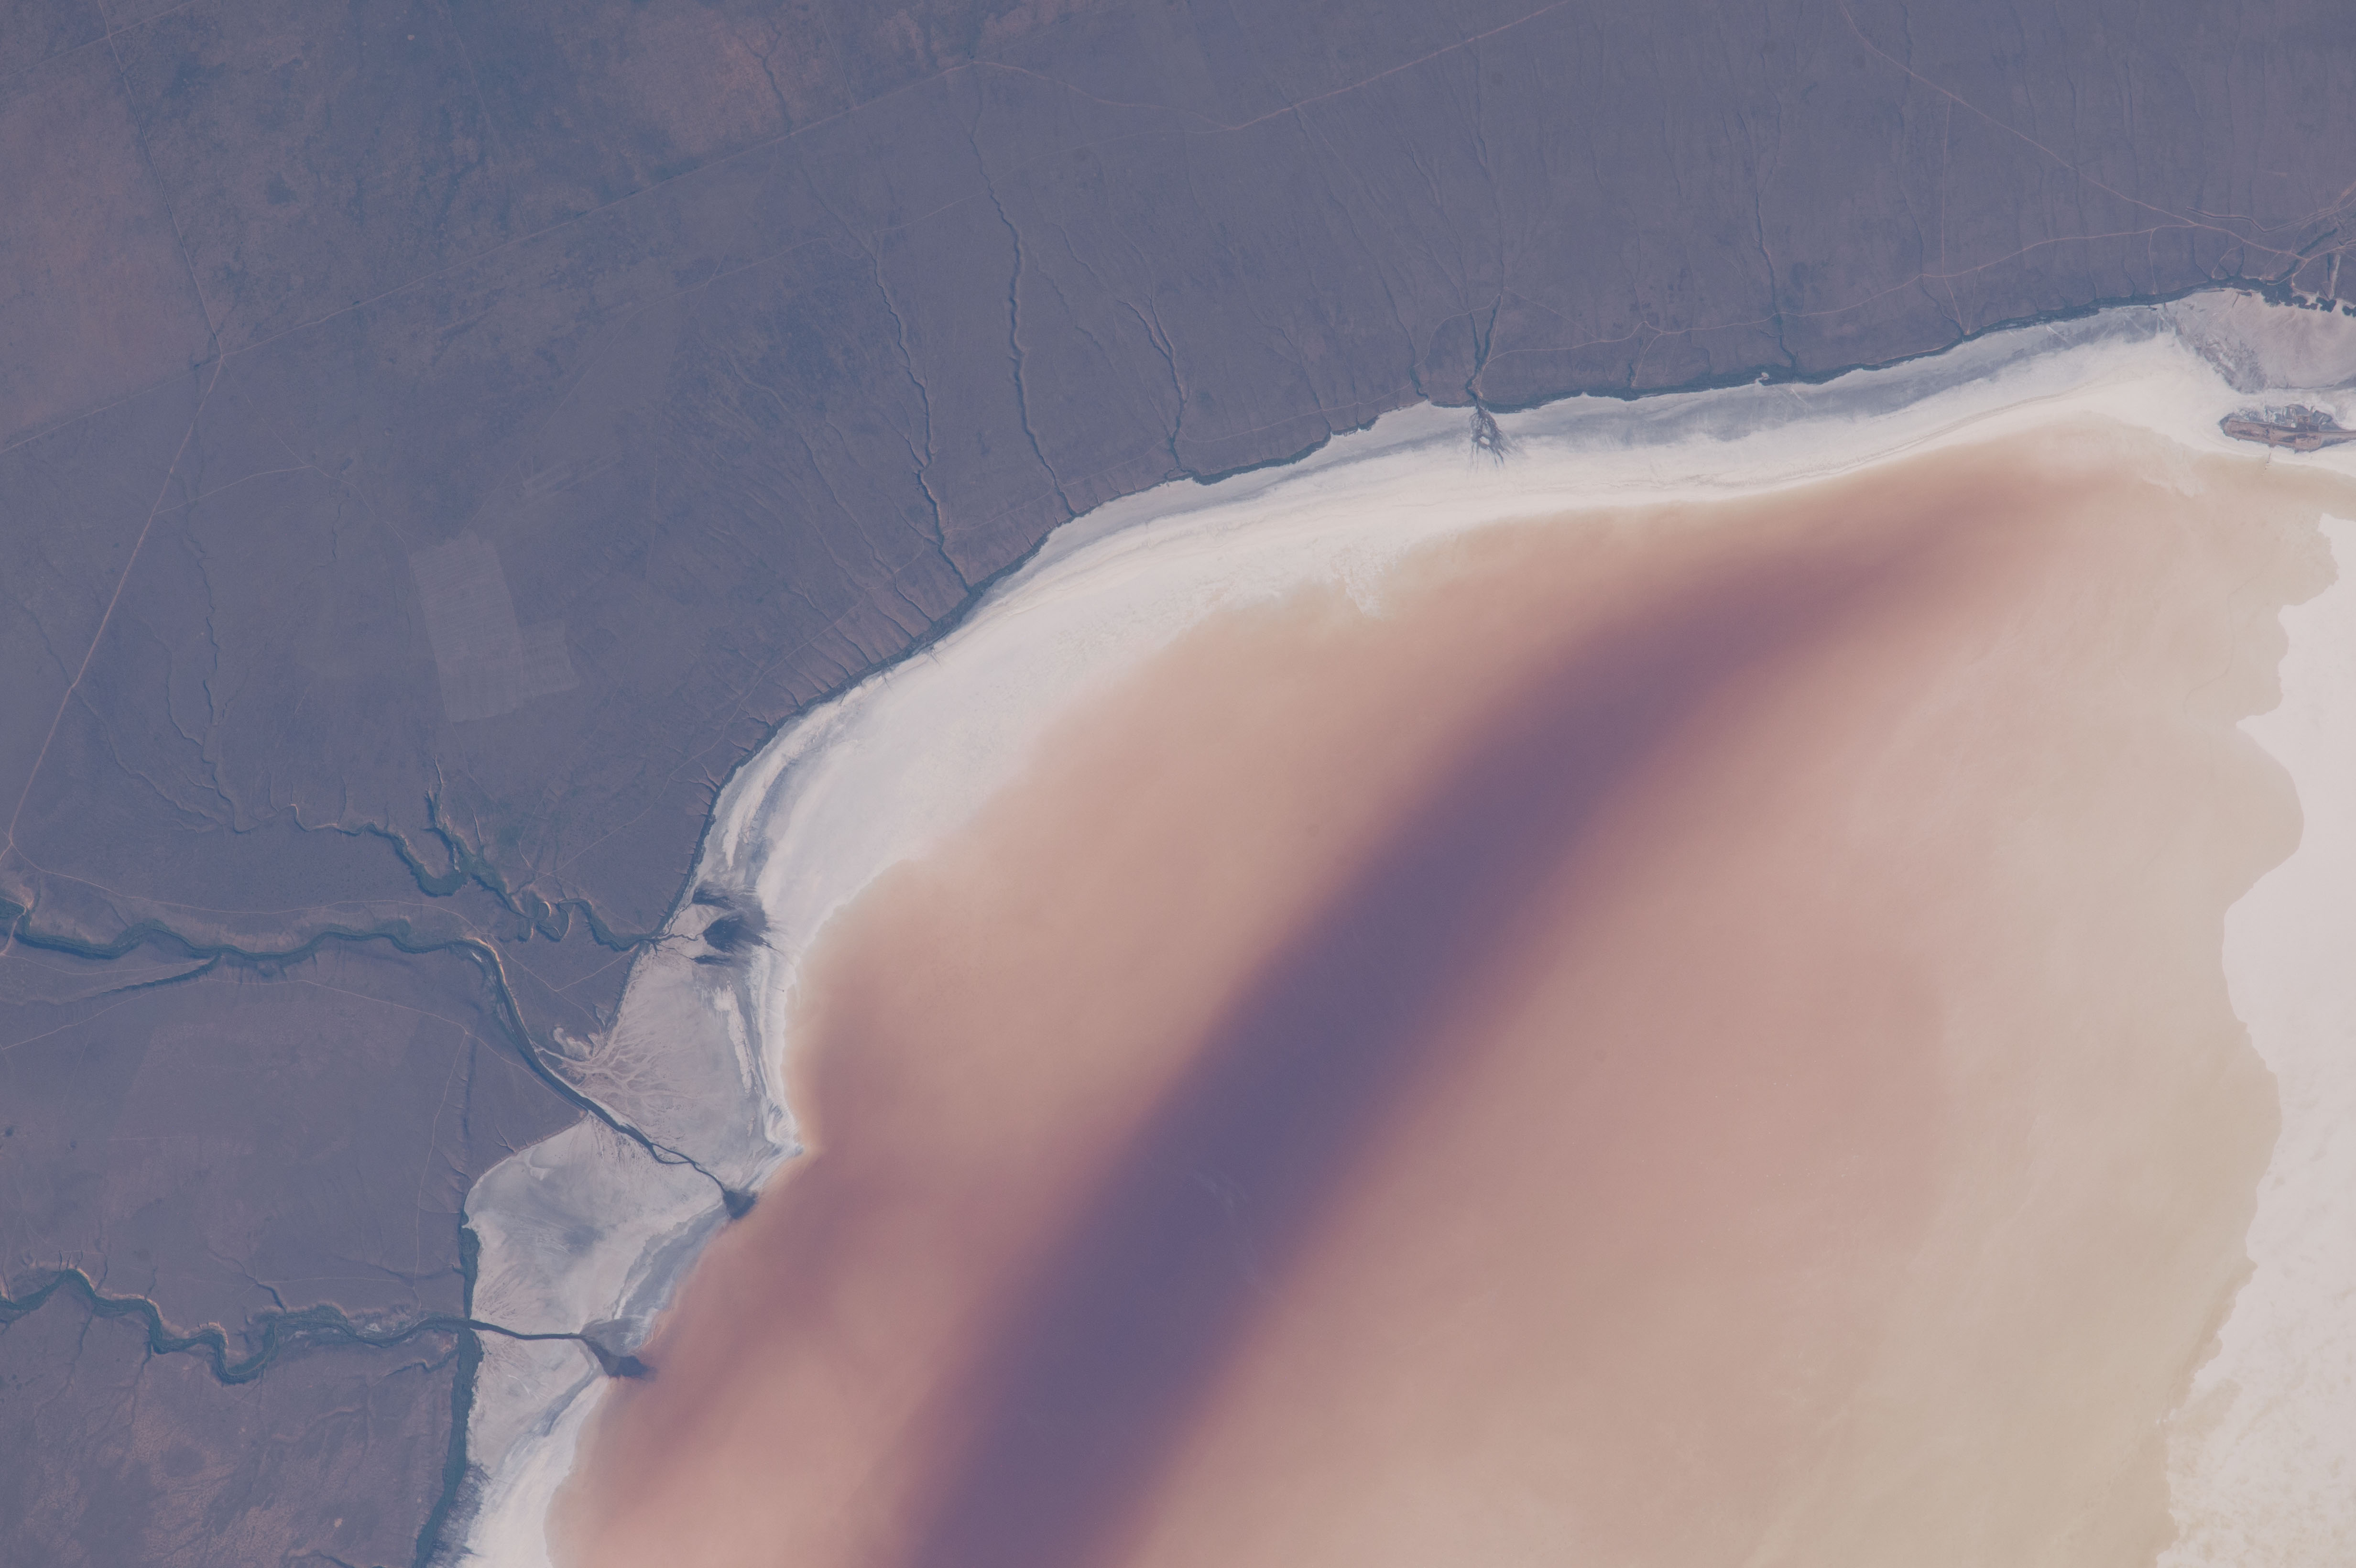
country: RUSSIAN FEDERATION
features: LAKE ELTON, ALGAE BLOOM, NORTHEASTERN SHORELINE, RAVINES, SMALL DELTAS
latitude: 49.2
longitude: 46.7
